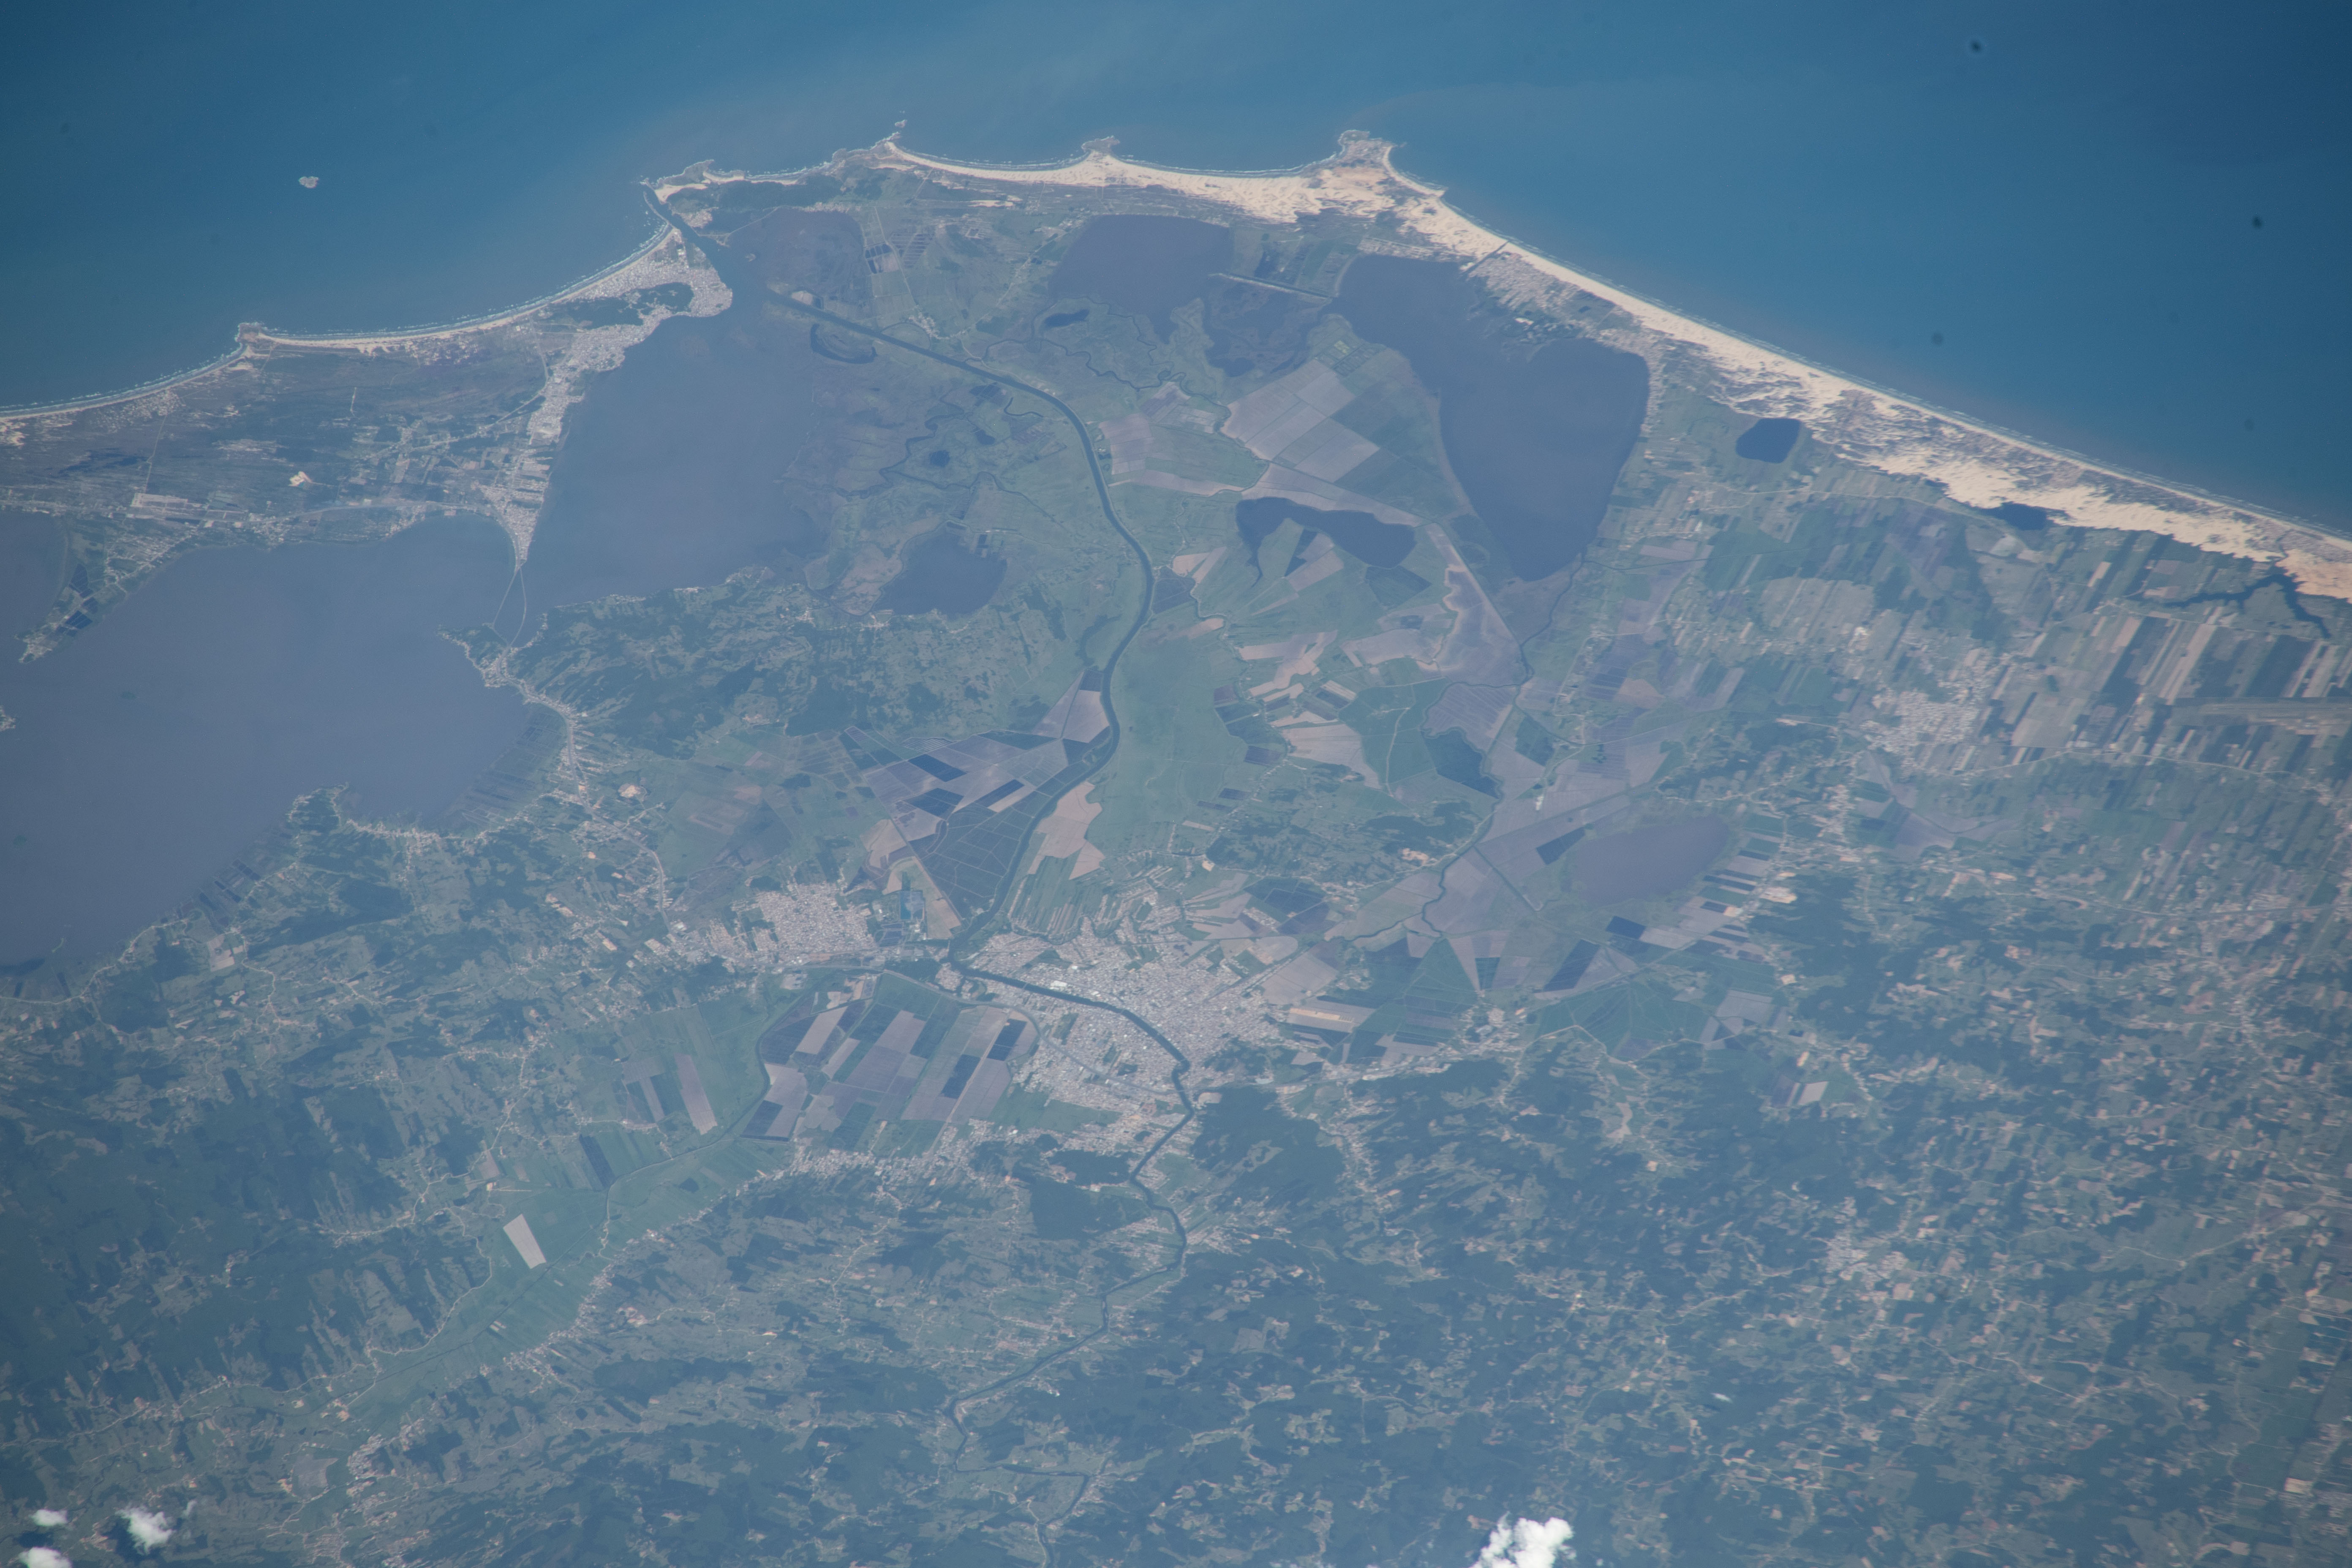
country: BRAZIL
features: LAGOA JAGUARUNA, LAGOA IMARUI, TUBARAO
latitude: -28.5
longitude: -49.0
